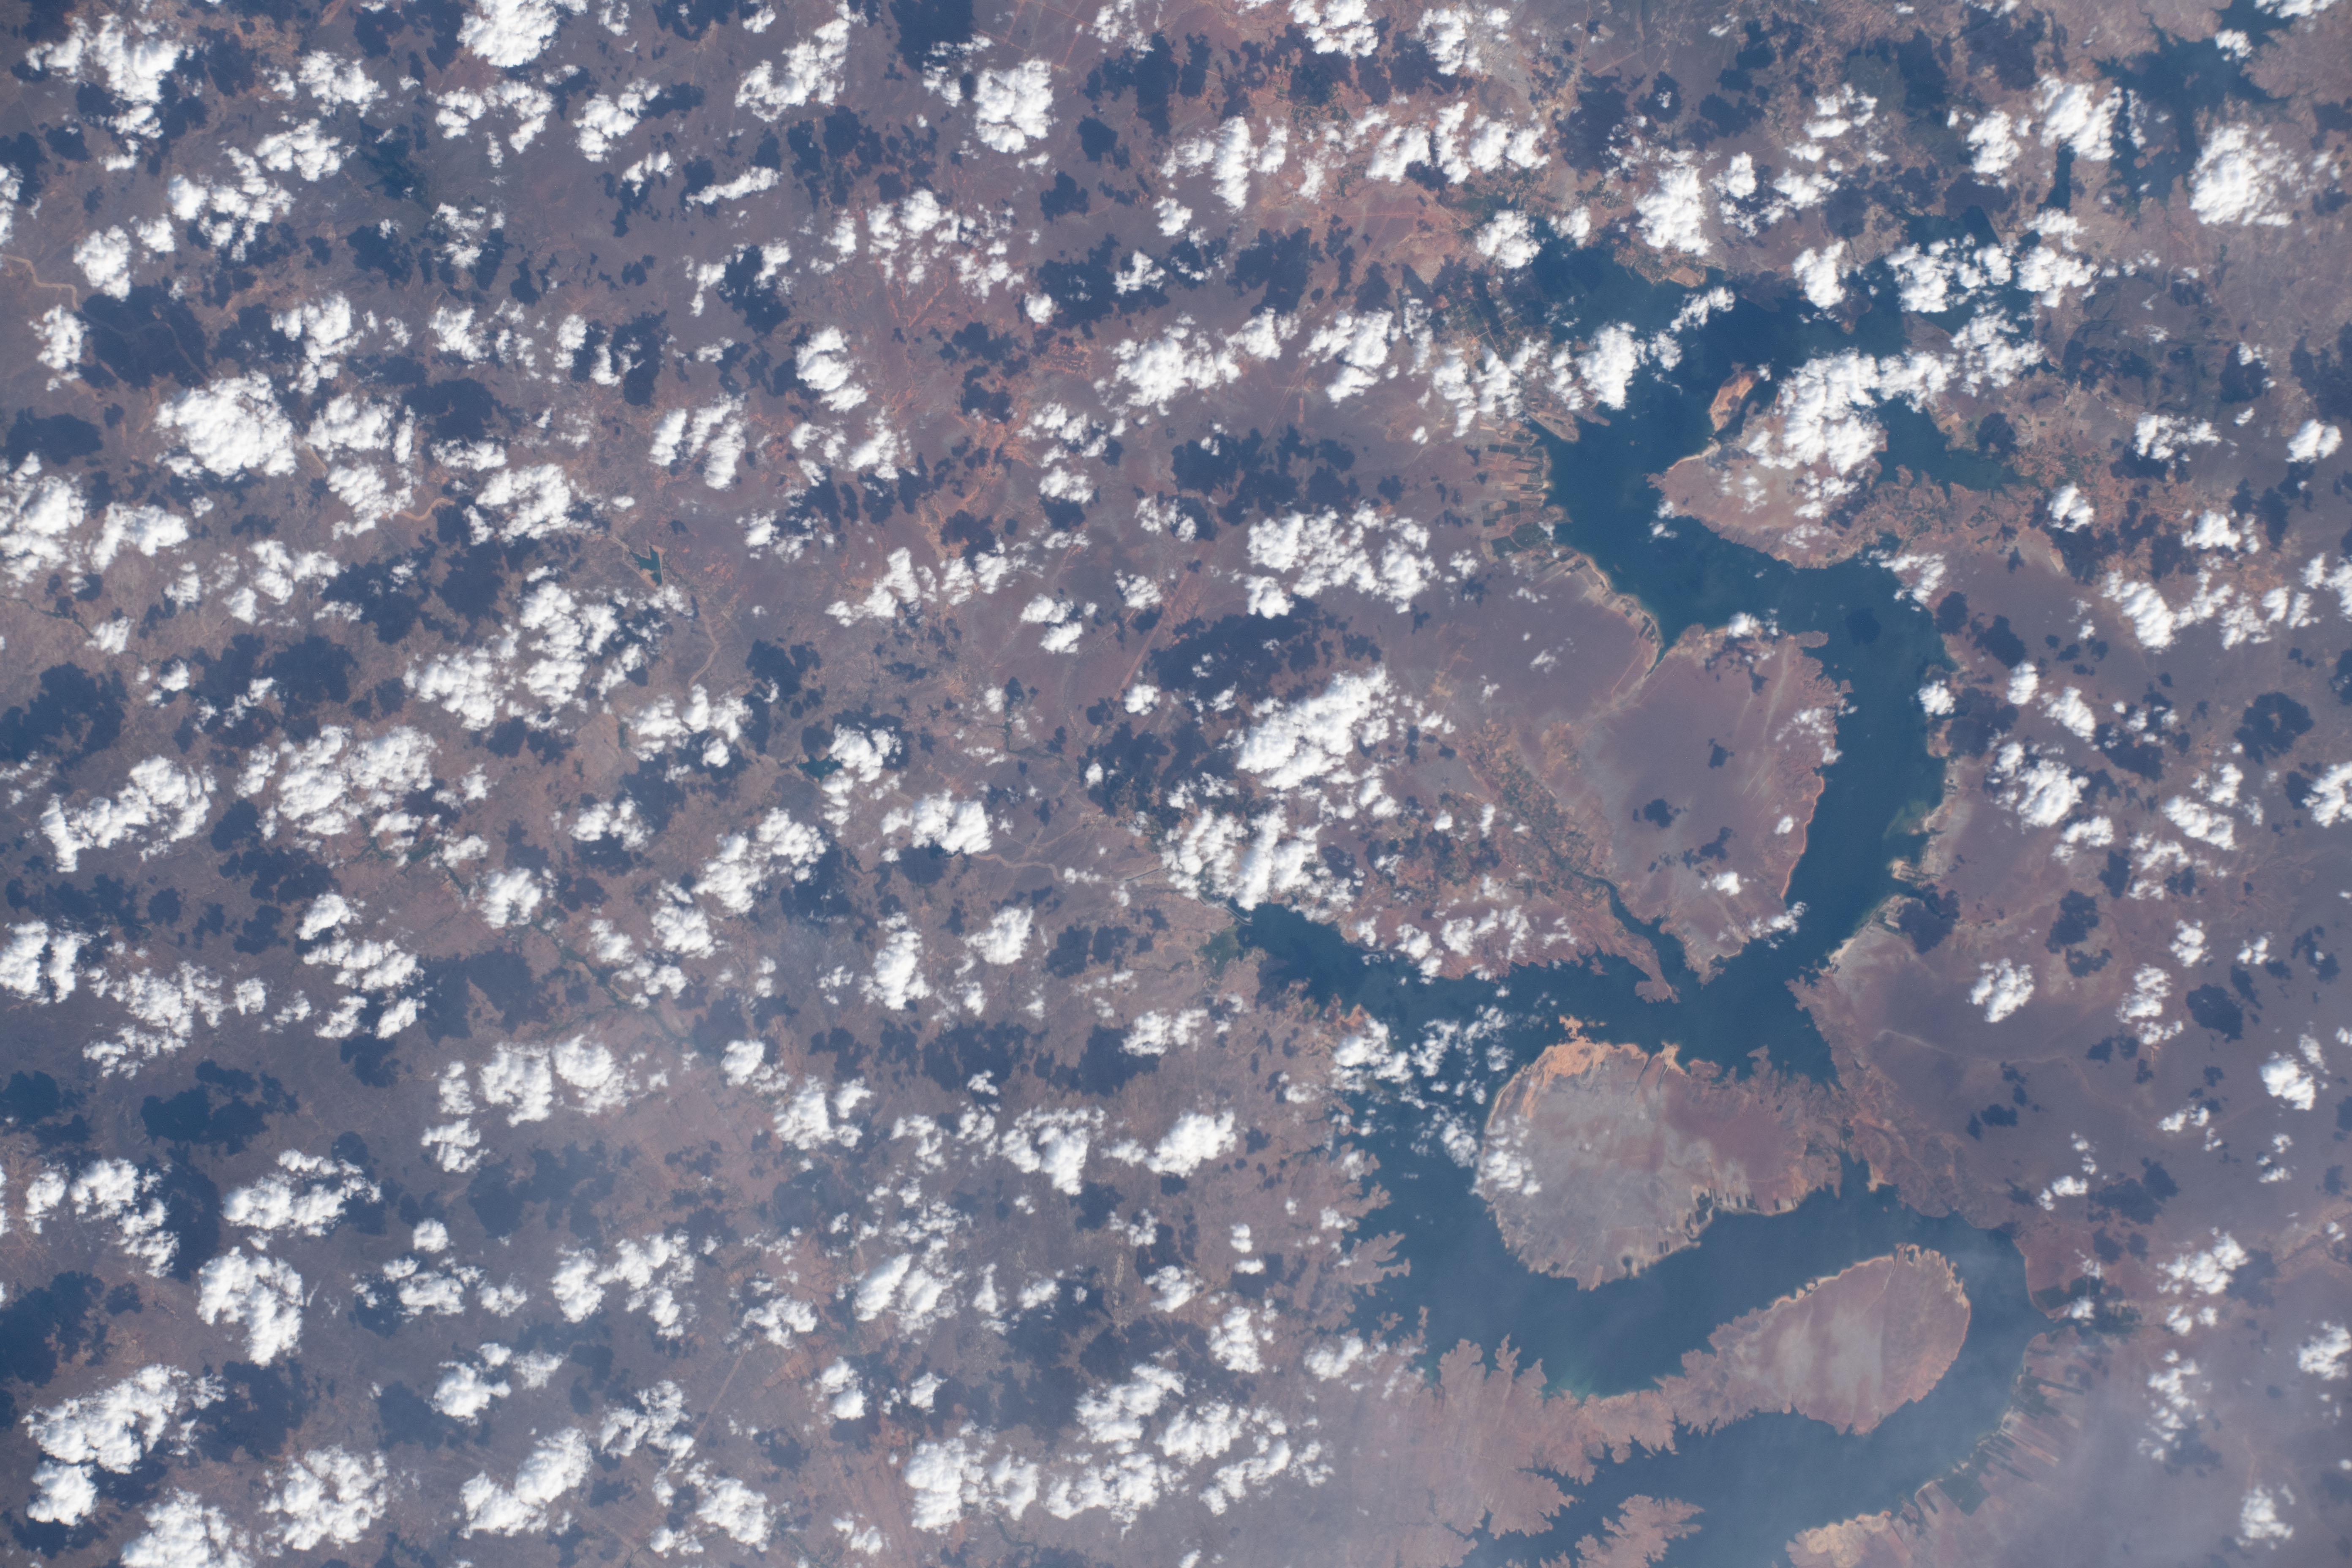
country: BRAZIL
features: SAO FRANCISCO RIVER
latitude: -8.9
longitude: -38.3
